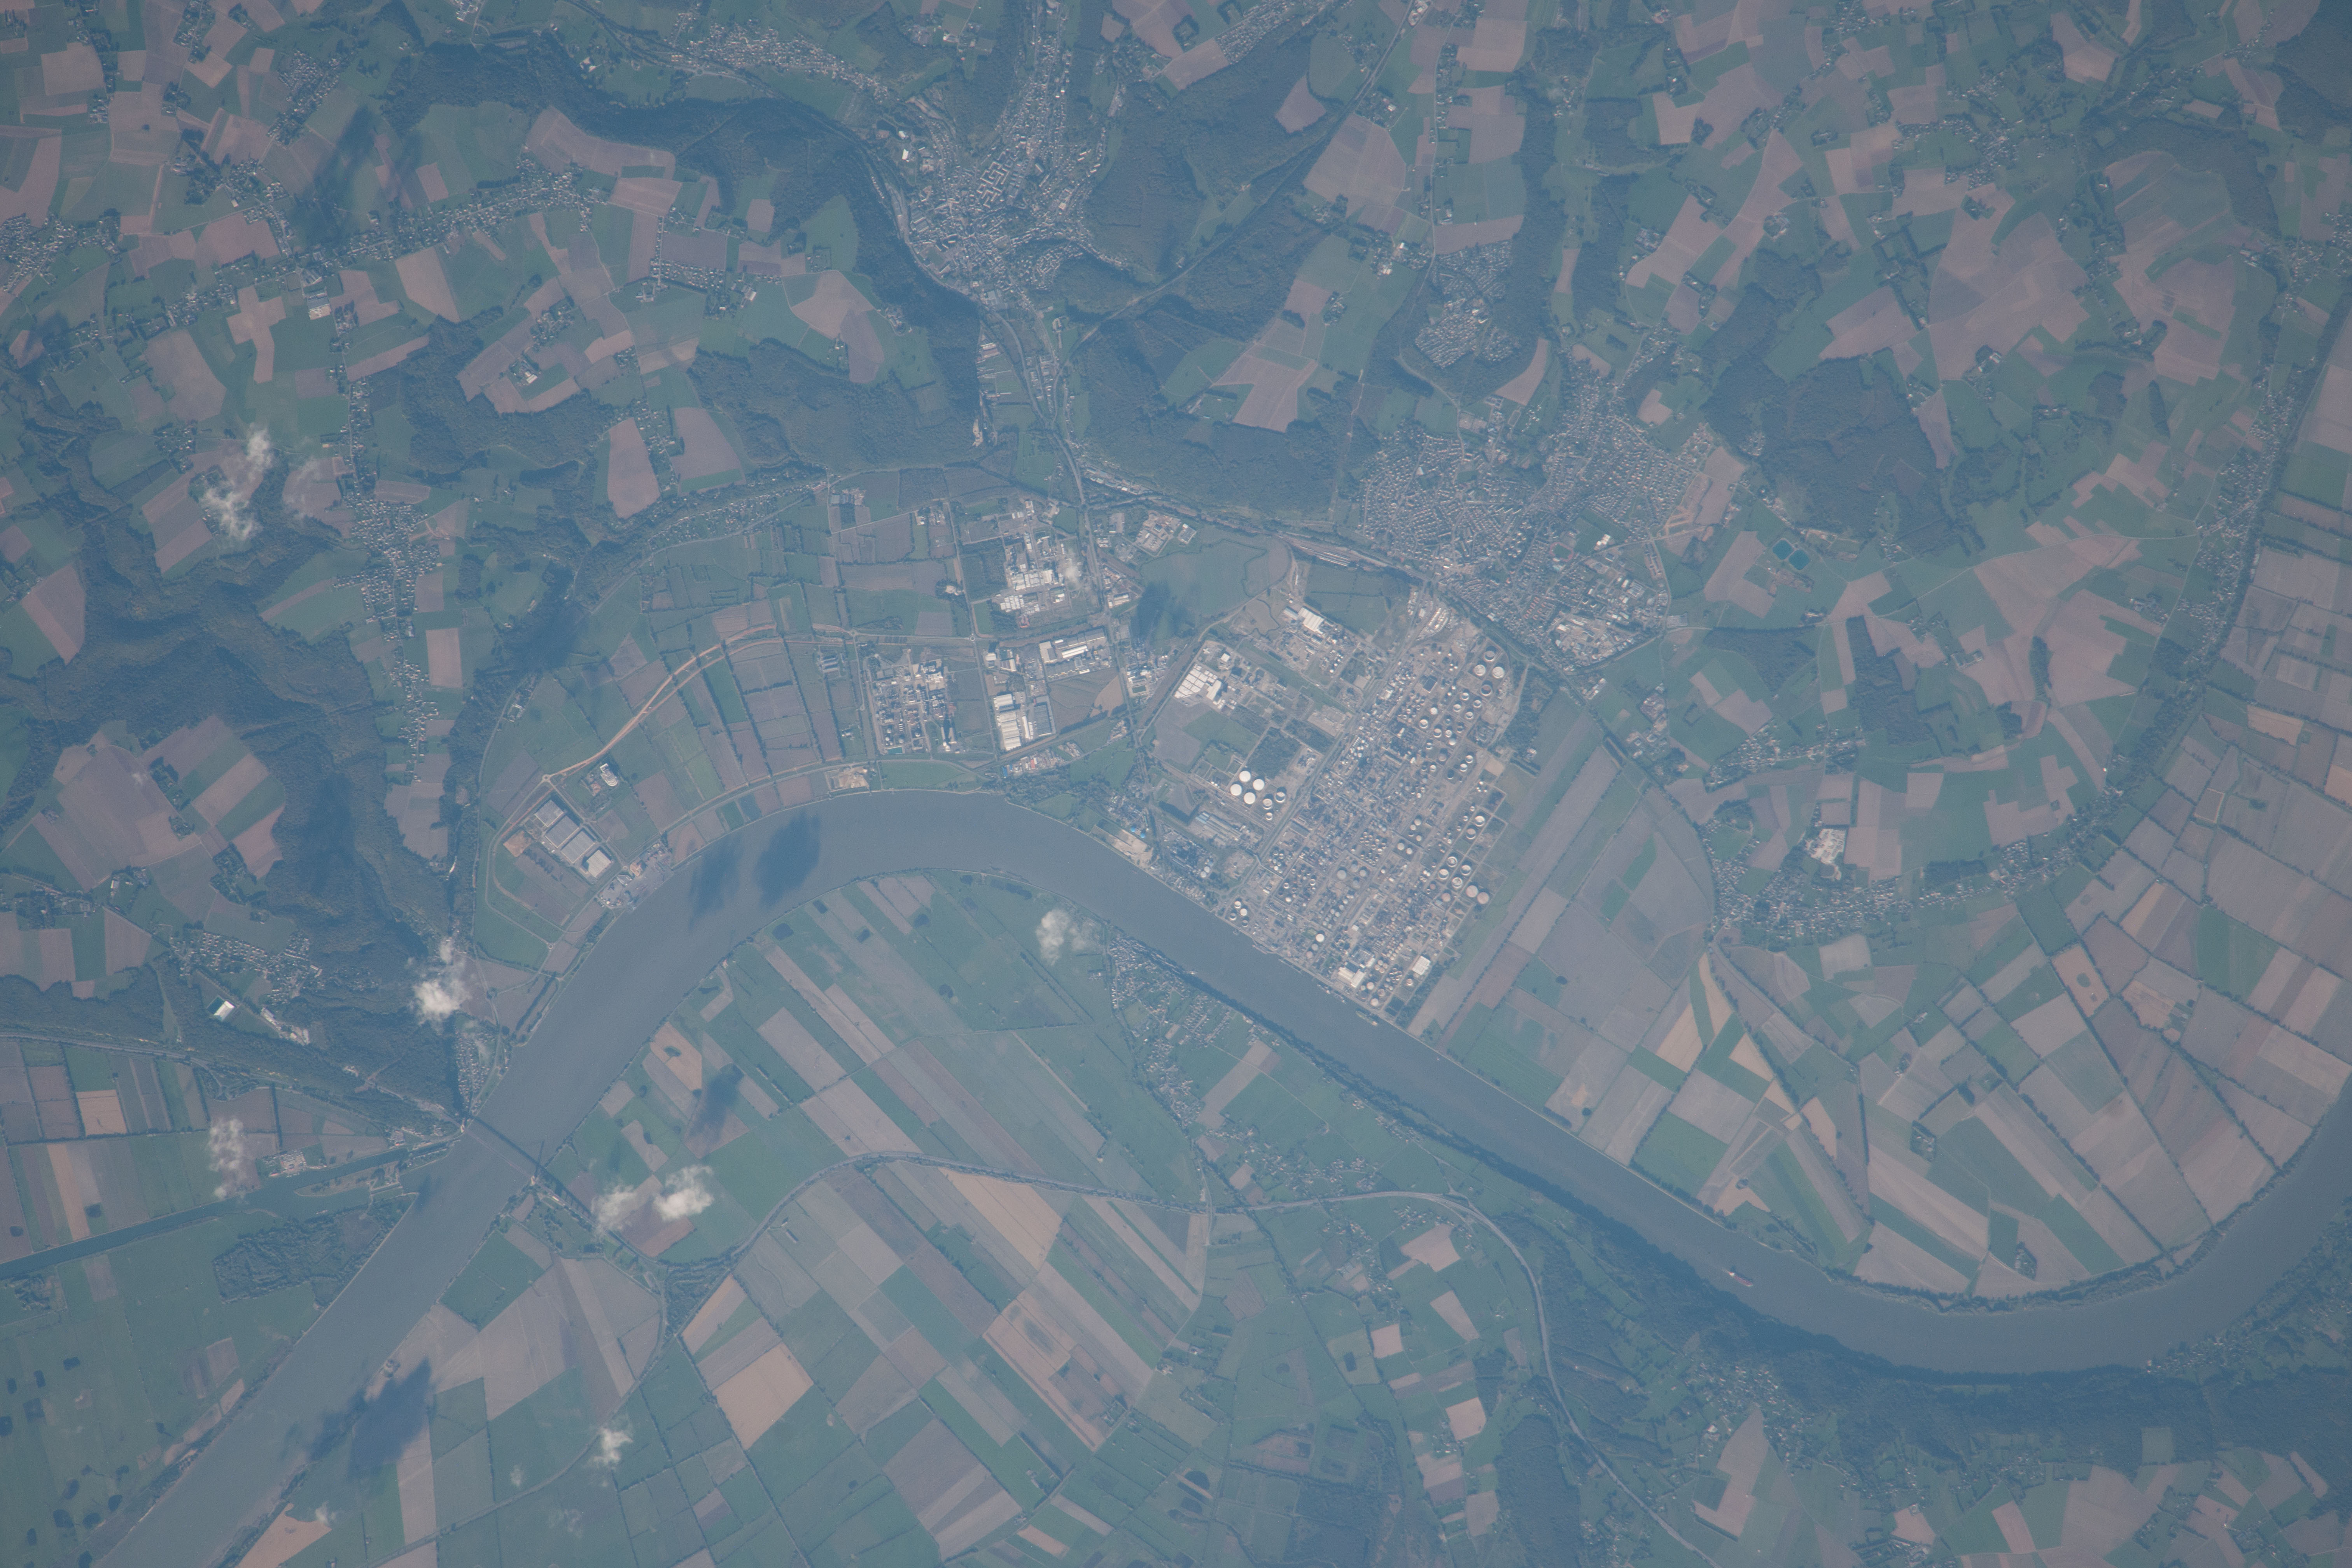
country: FRANCE
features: NOTRE-DAME-DE-GRAVENCHON, SEINE RIVER, FARMLAND
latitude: 49.5
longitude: 0.5
